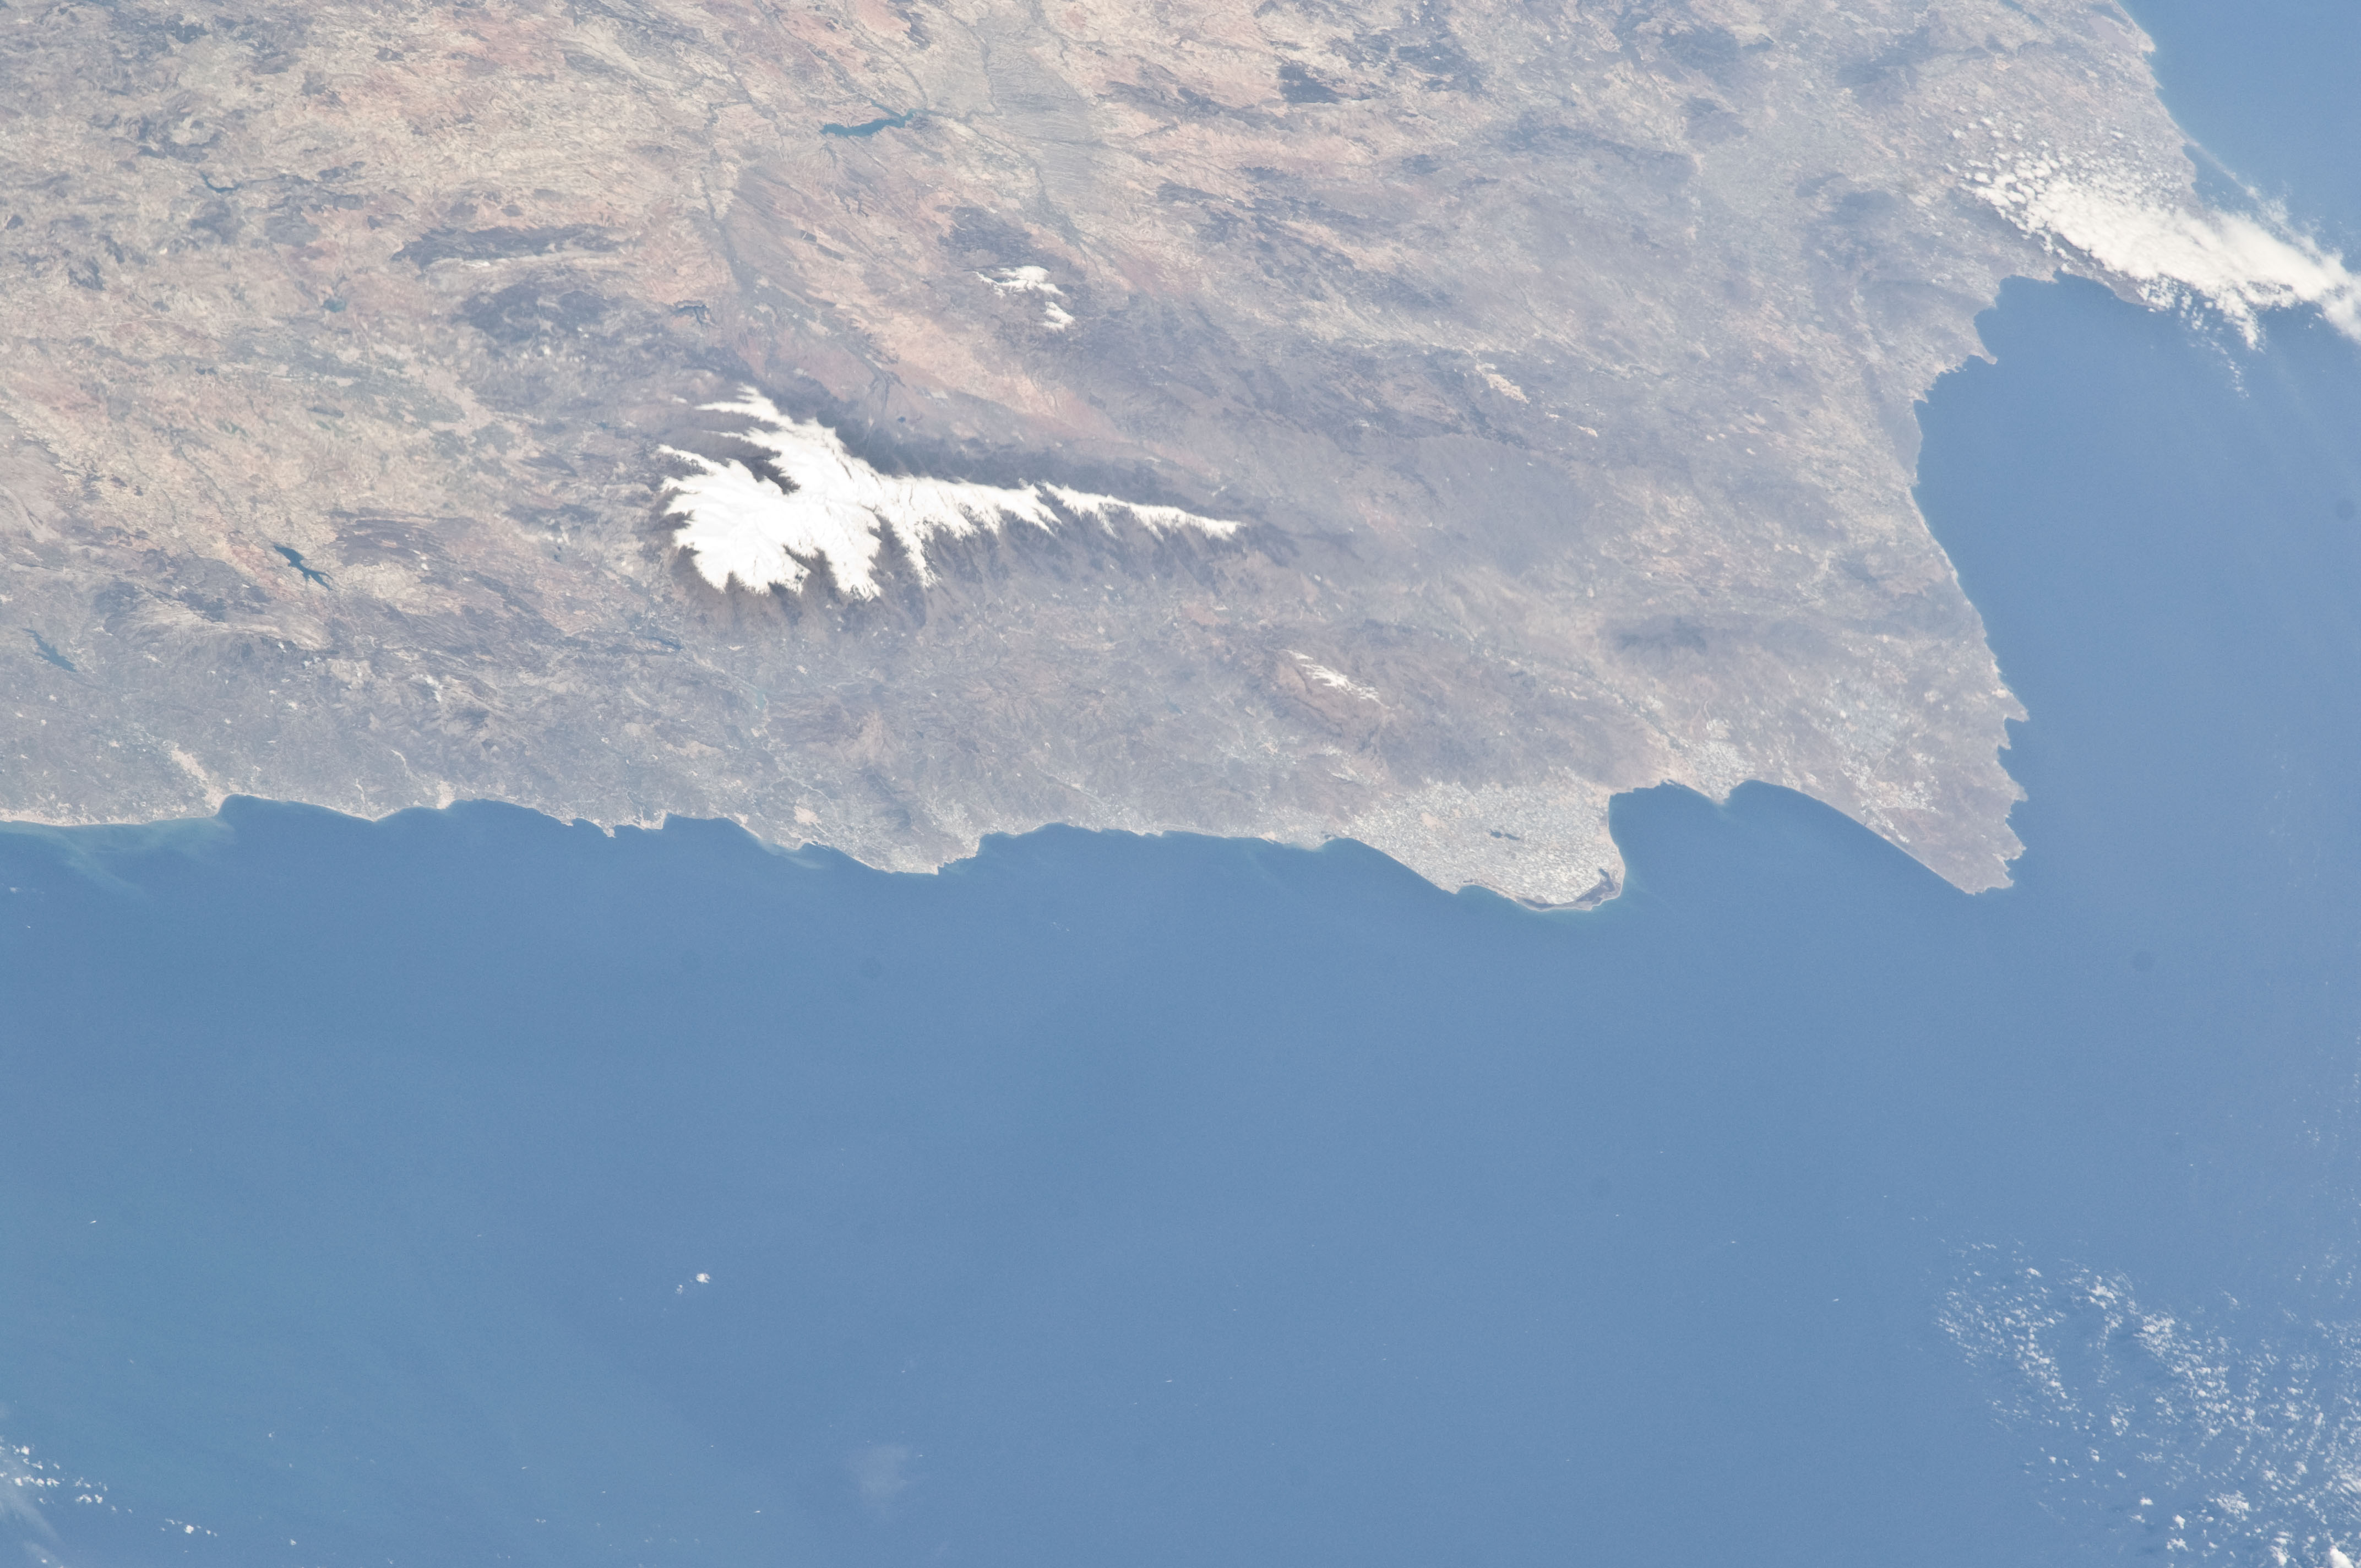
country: SPAIN
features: PAN-COASTLINE, SIERRA NEVADA, ALMERIA
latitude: 36.7
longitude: -3.2
